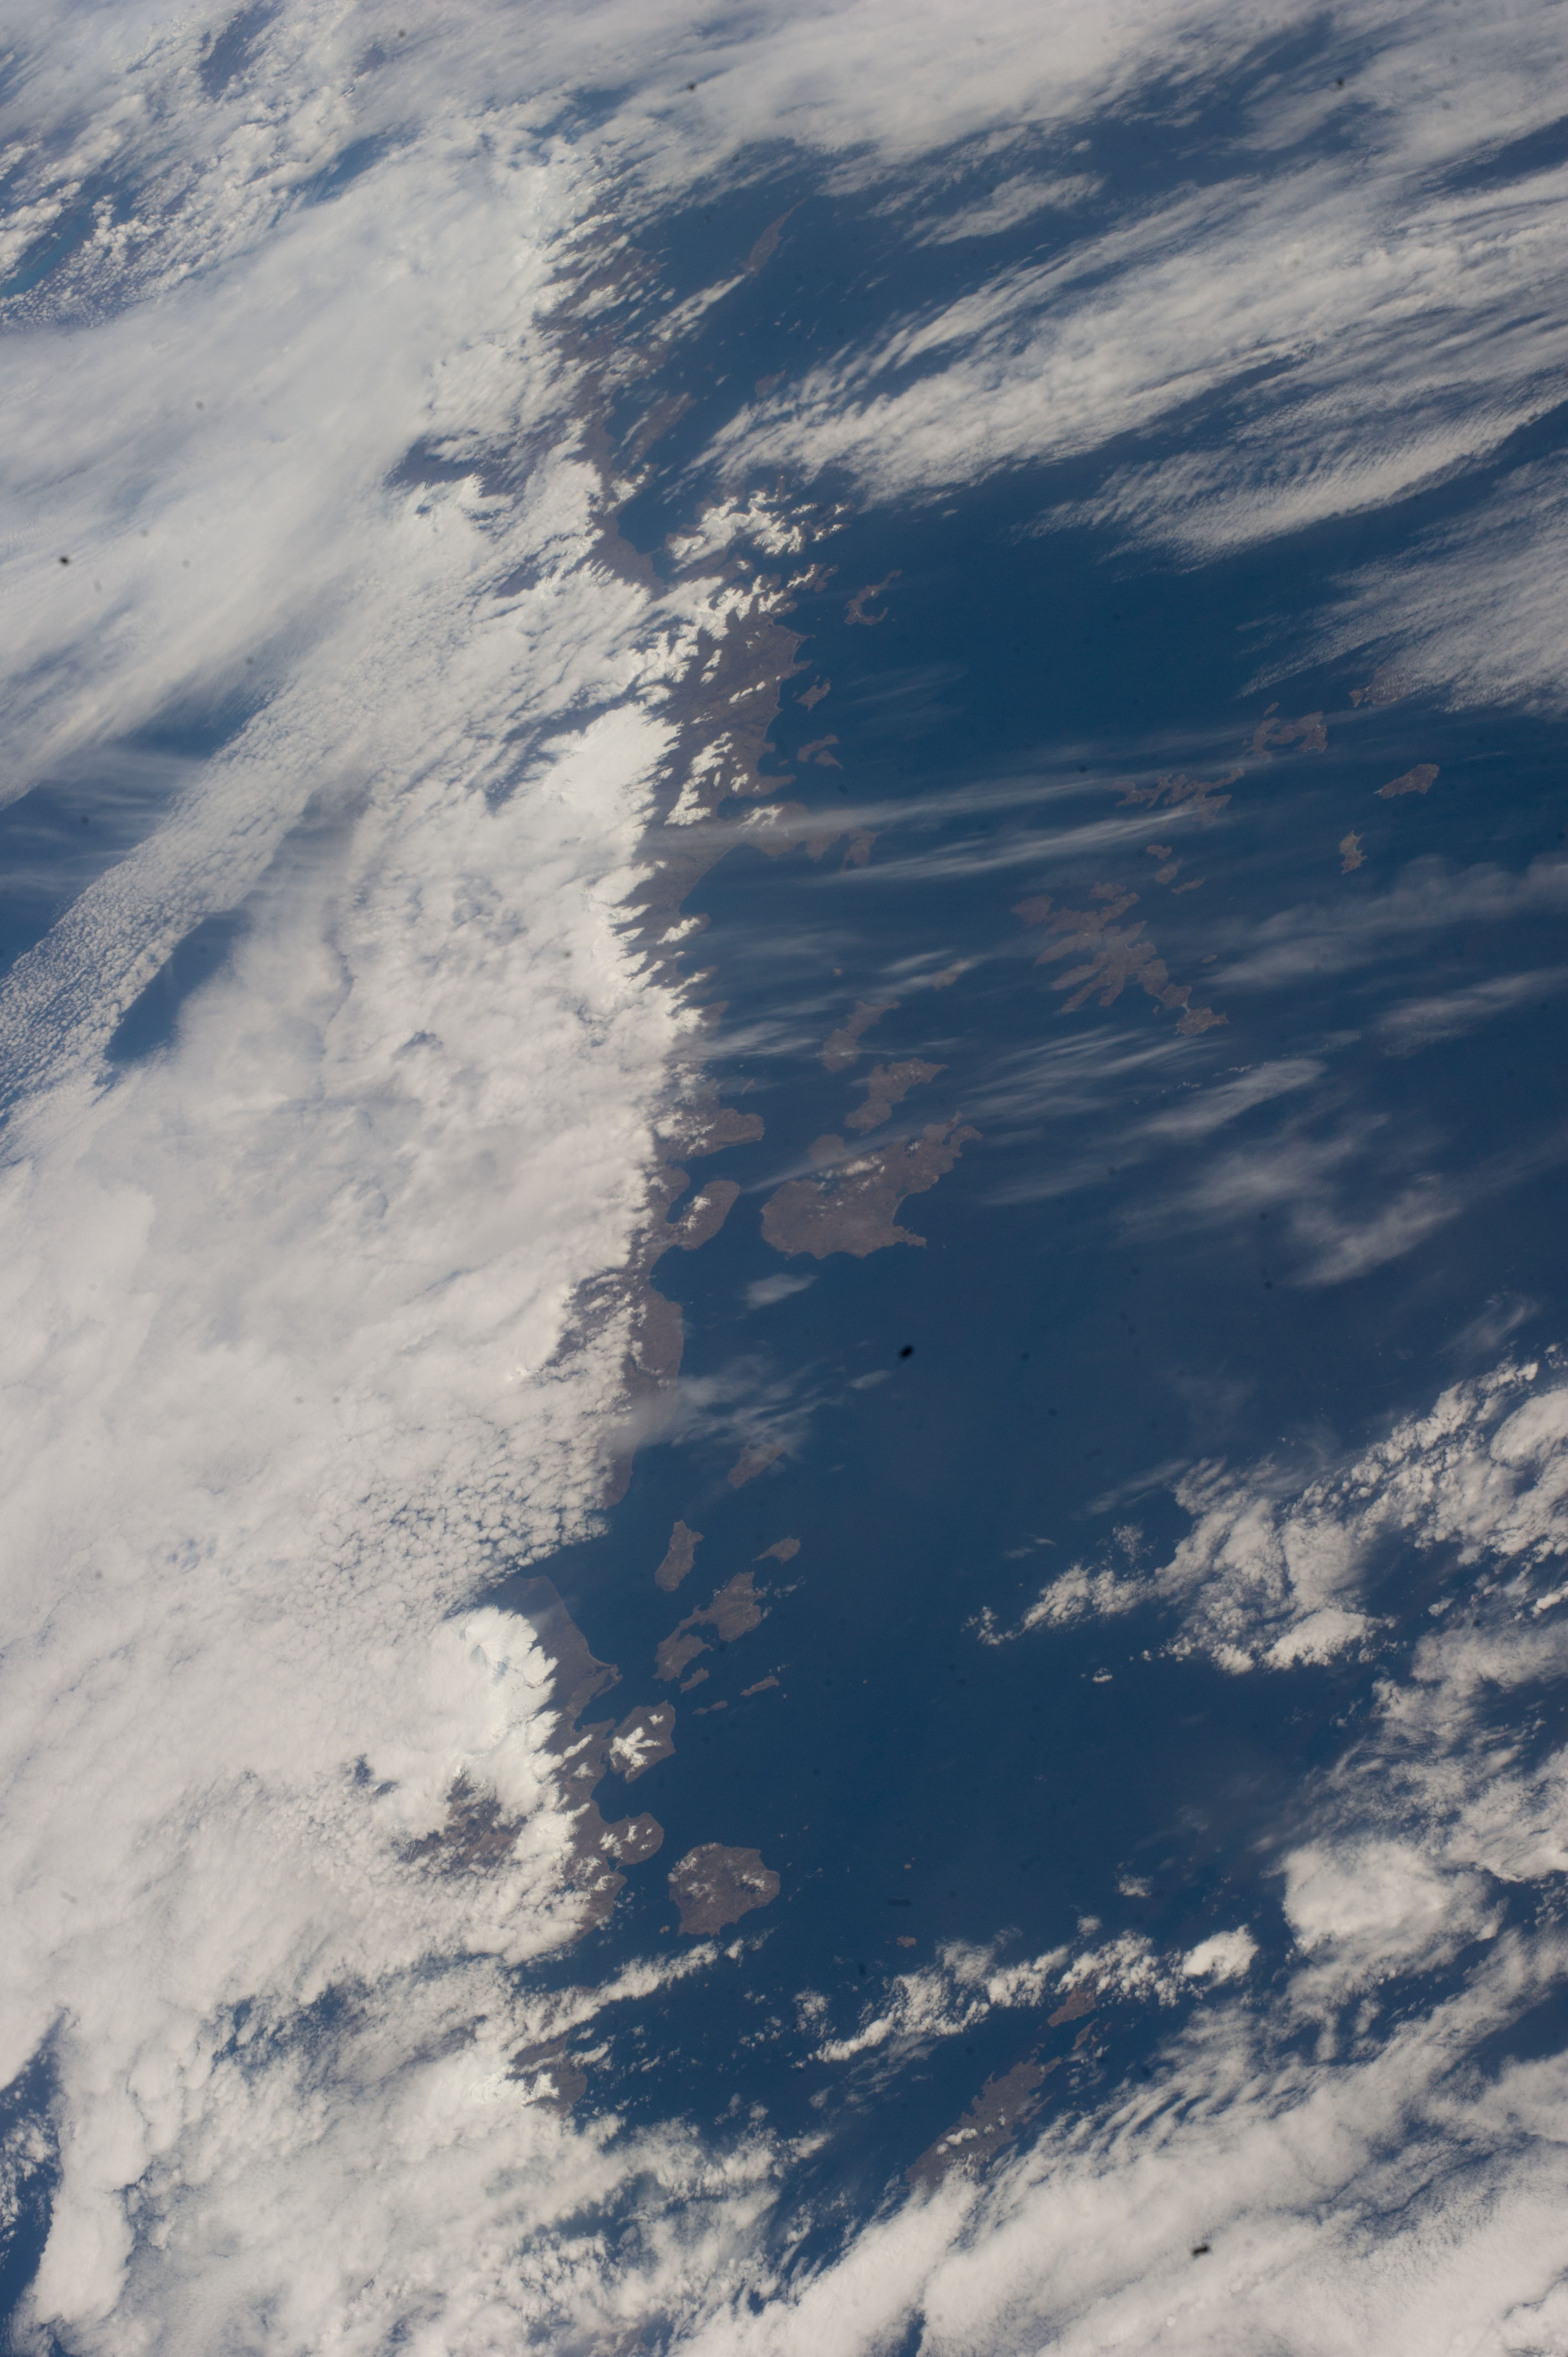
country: USA-ALASKA
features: ALEUTIAN ISLANDS, BERING, SEA, GULF OF ALASKA
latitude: 55.4
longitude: -160.7
